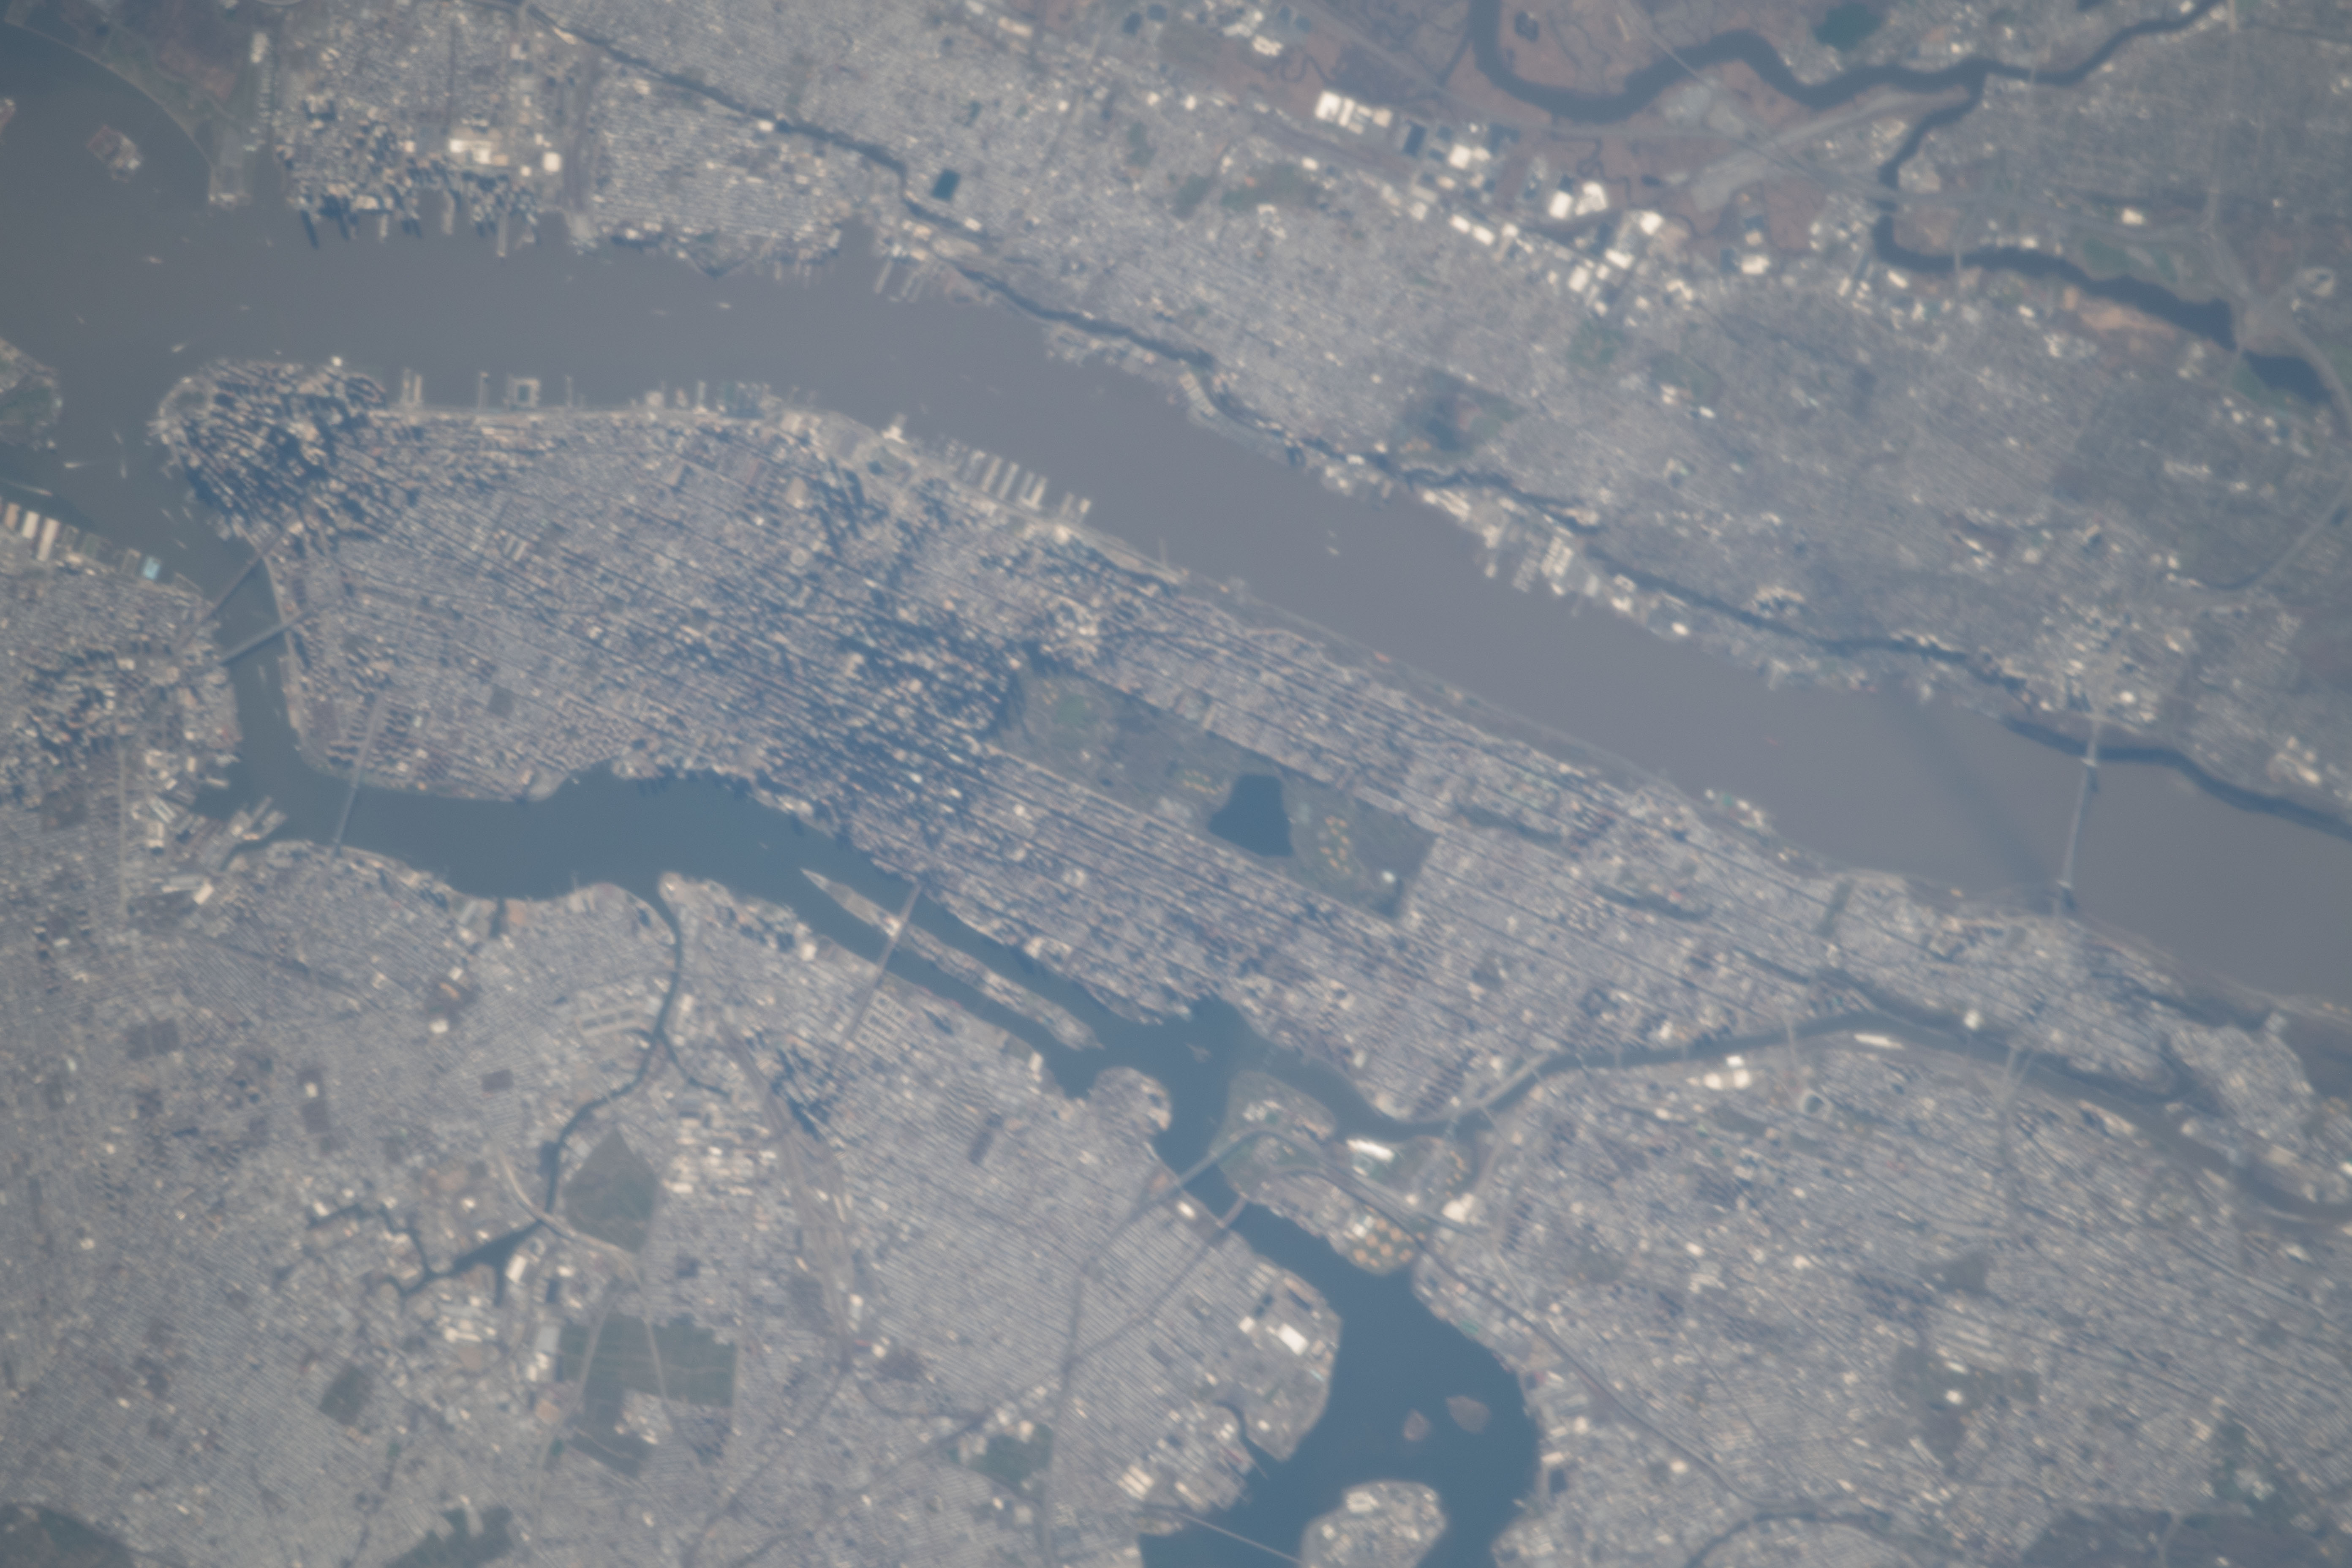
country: USA-NEW YORK
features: MANHATTAN, HUDSON RIVER
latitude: 40.8
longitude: -74.0
